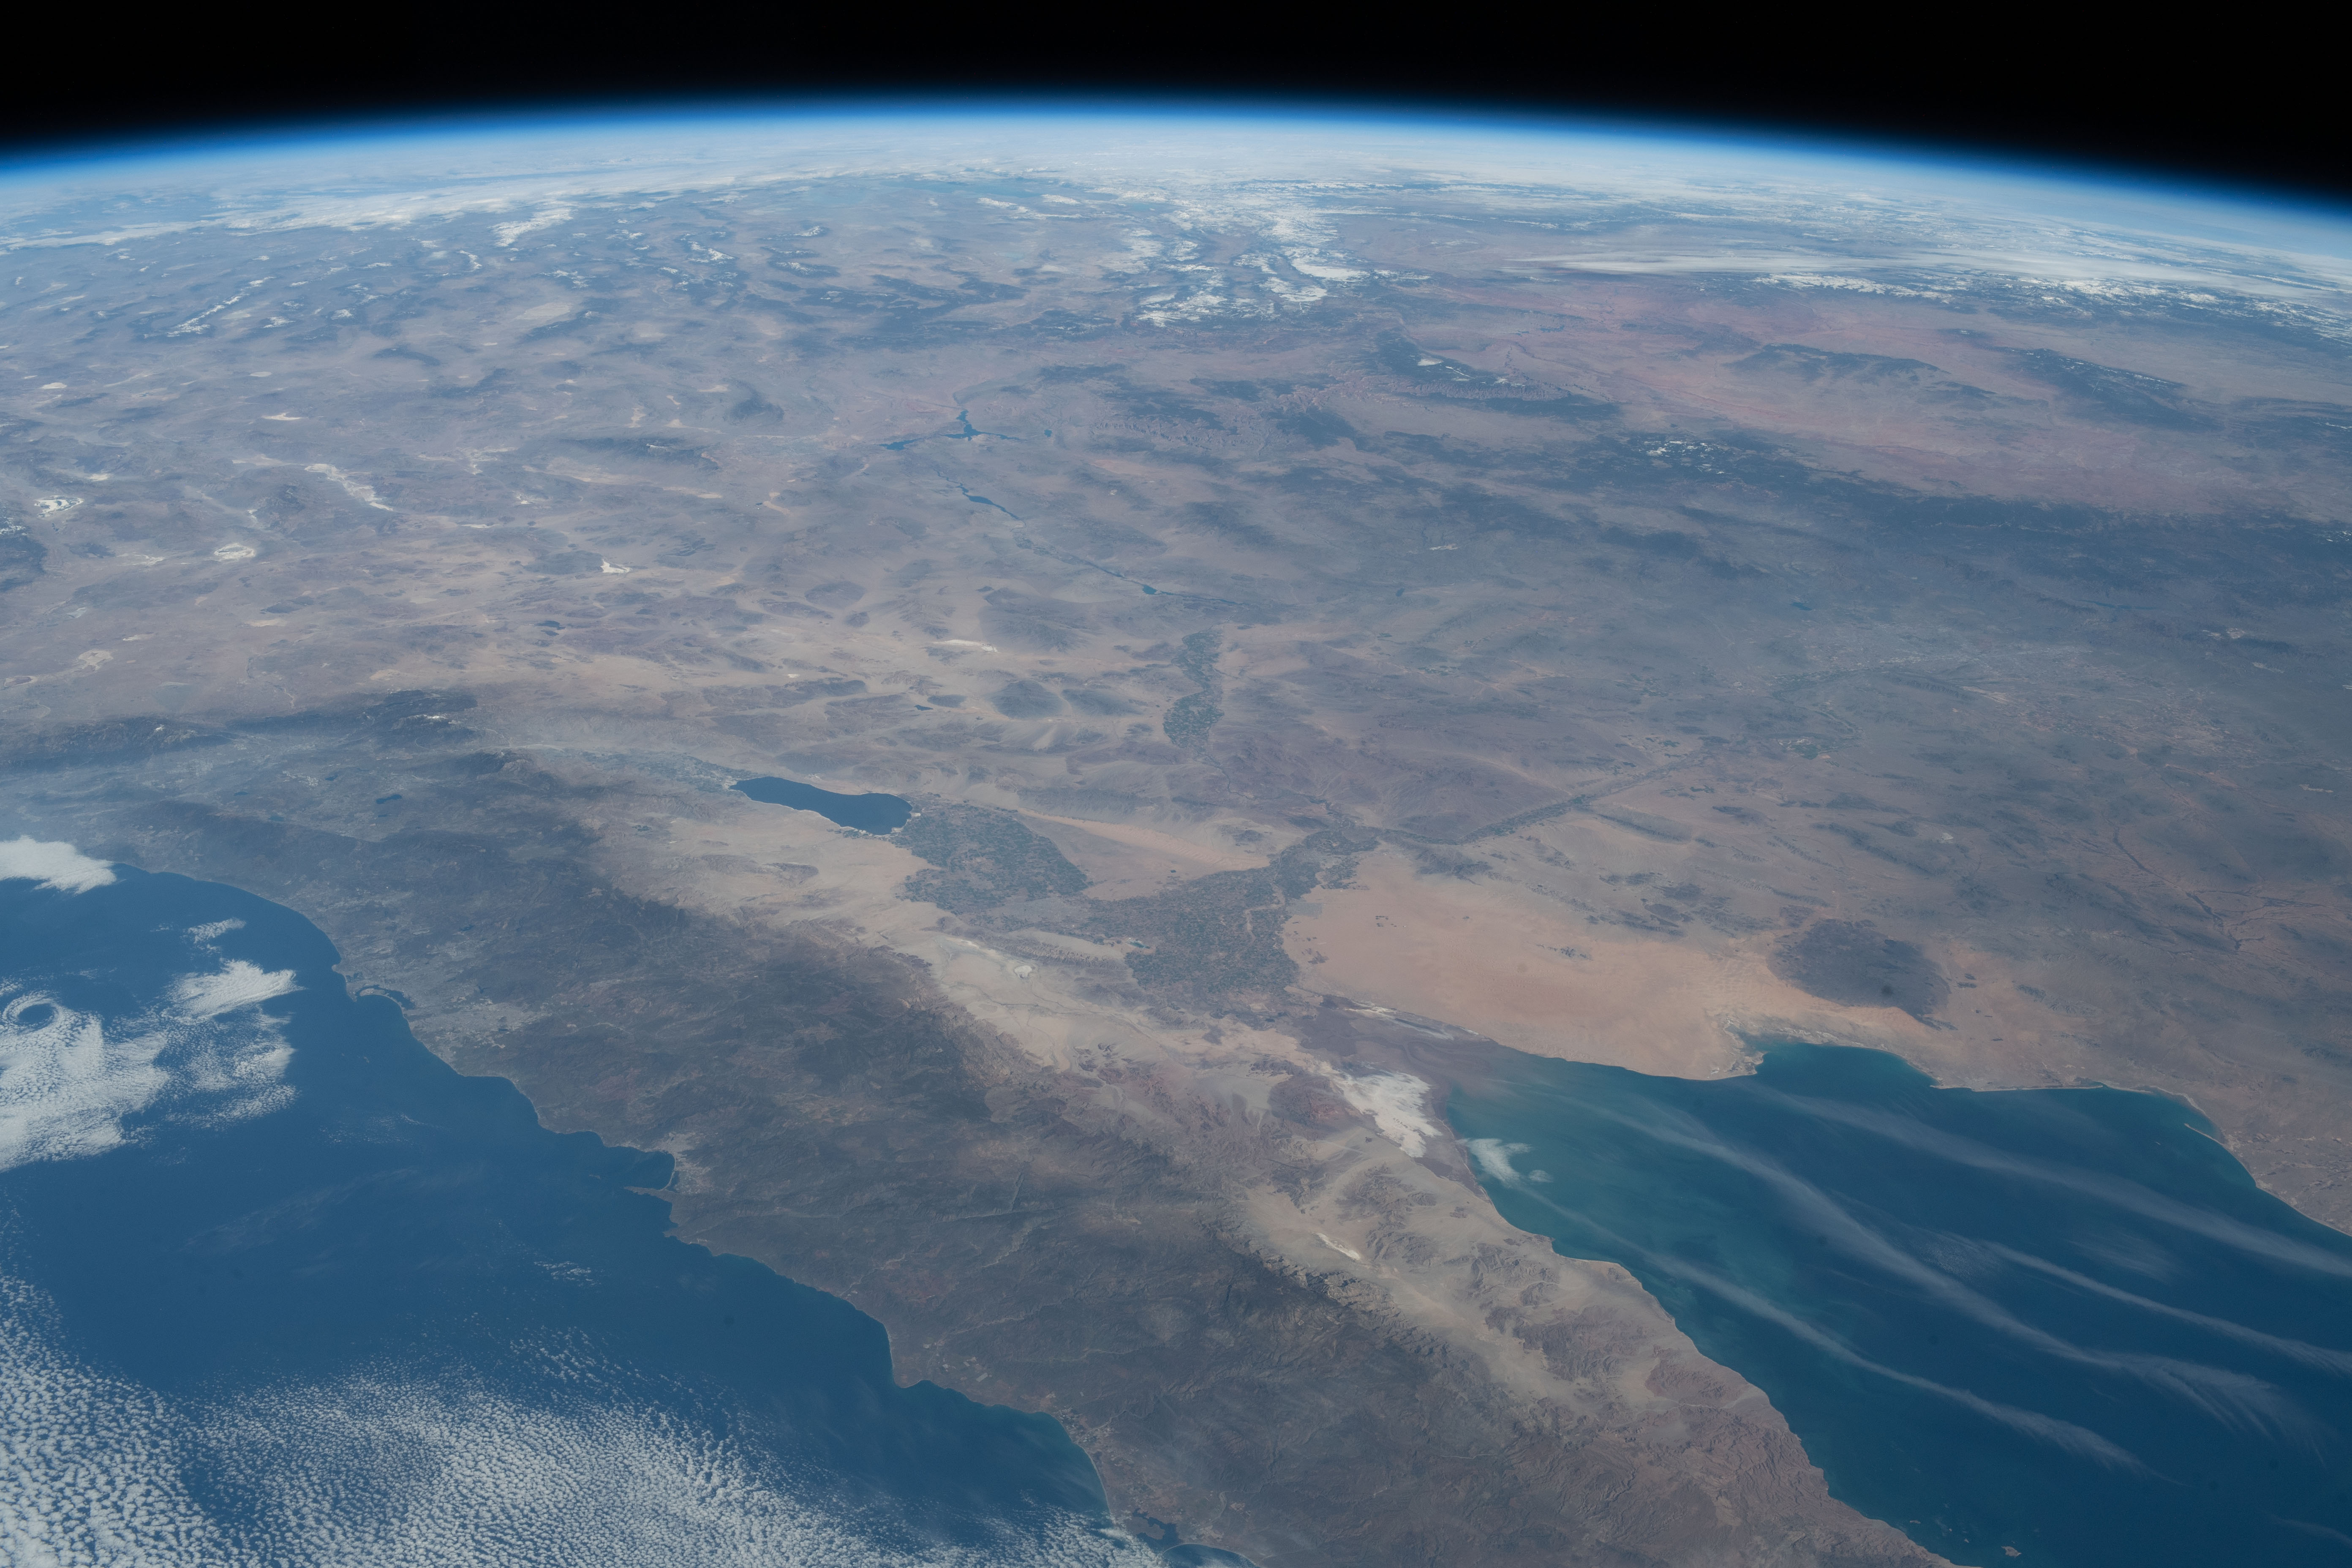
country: USA-CALIFORNIA
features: SALTON SEA, NORTH ALGADONES DUNES, COLORADO RIVER
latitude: 33.0
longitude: -115.0
